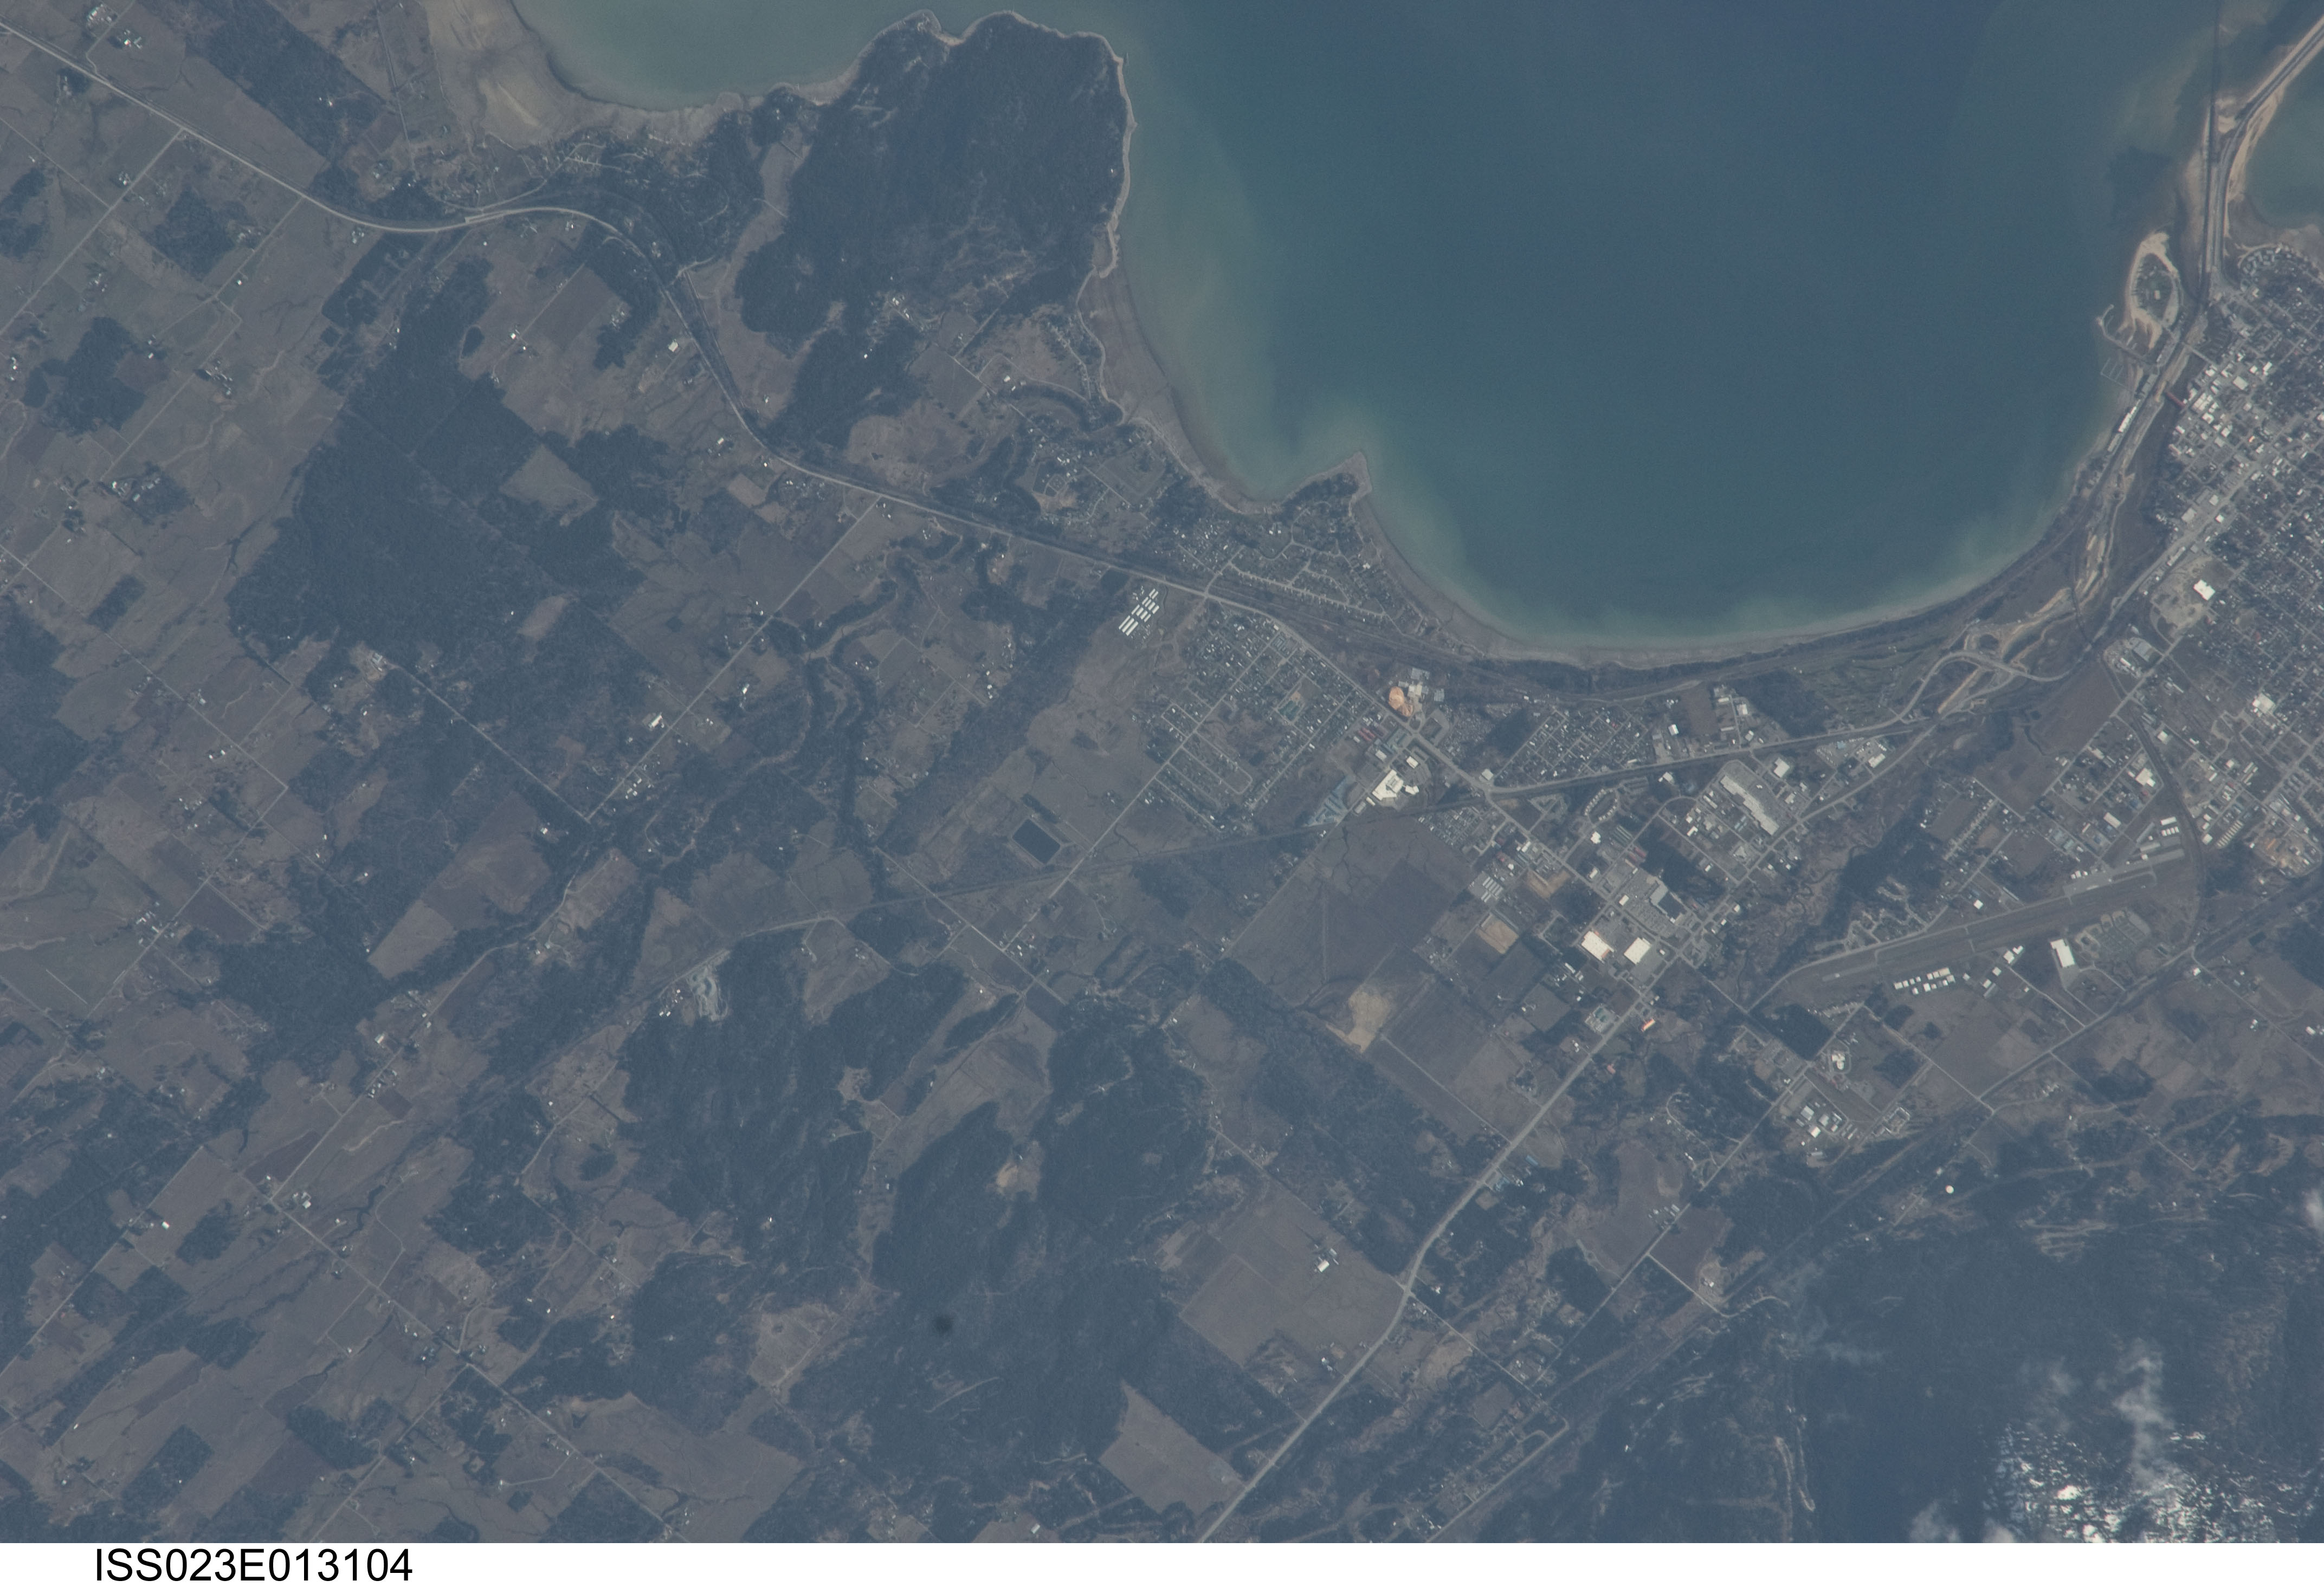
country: USA-IDAHO
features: KOOTENAI, L. PEND OREILLE, FOR., AGR.
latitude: 48.3
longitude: -116.5
